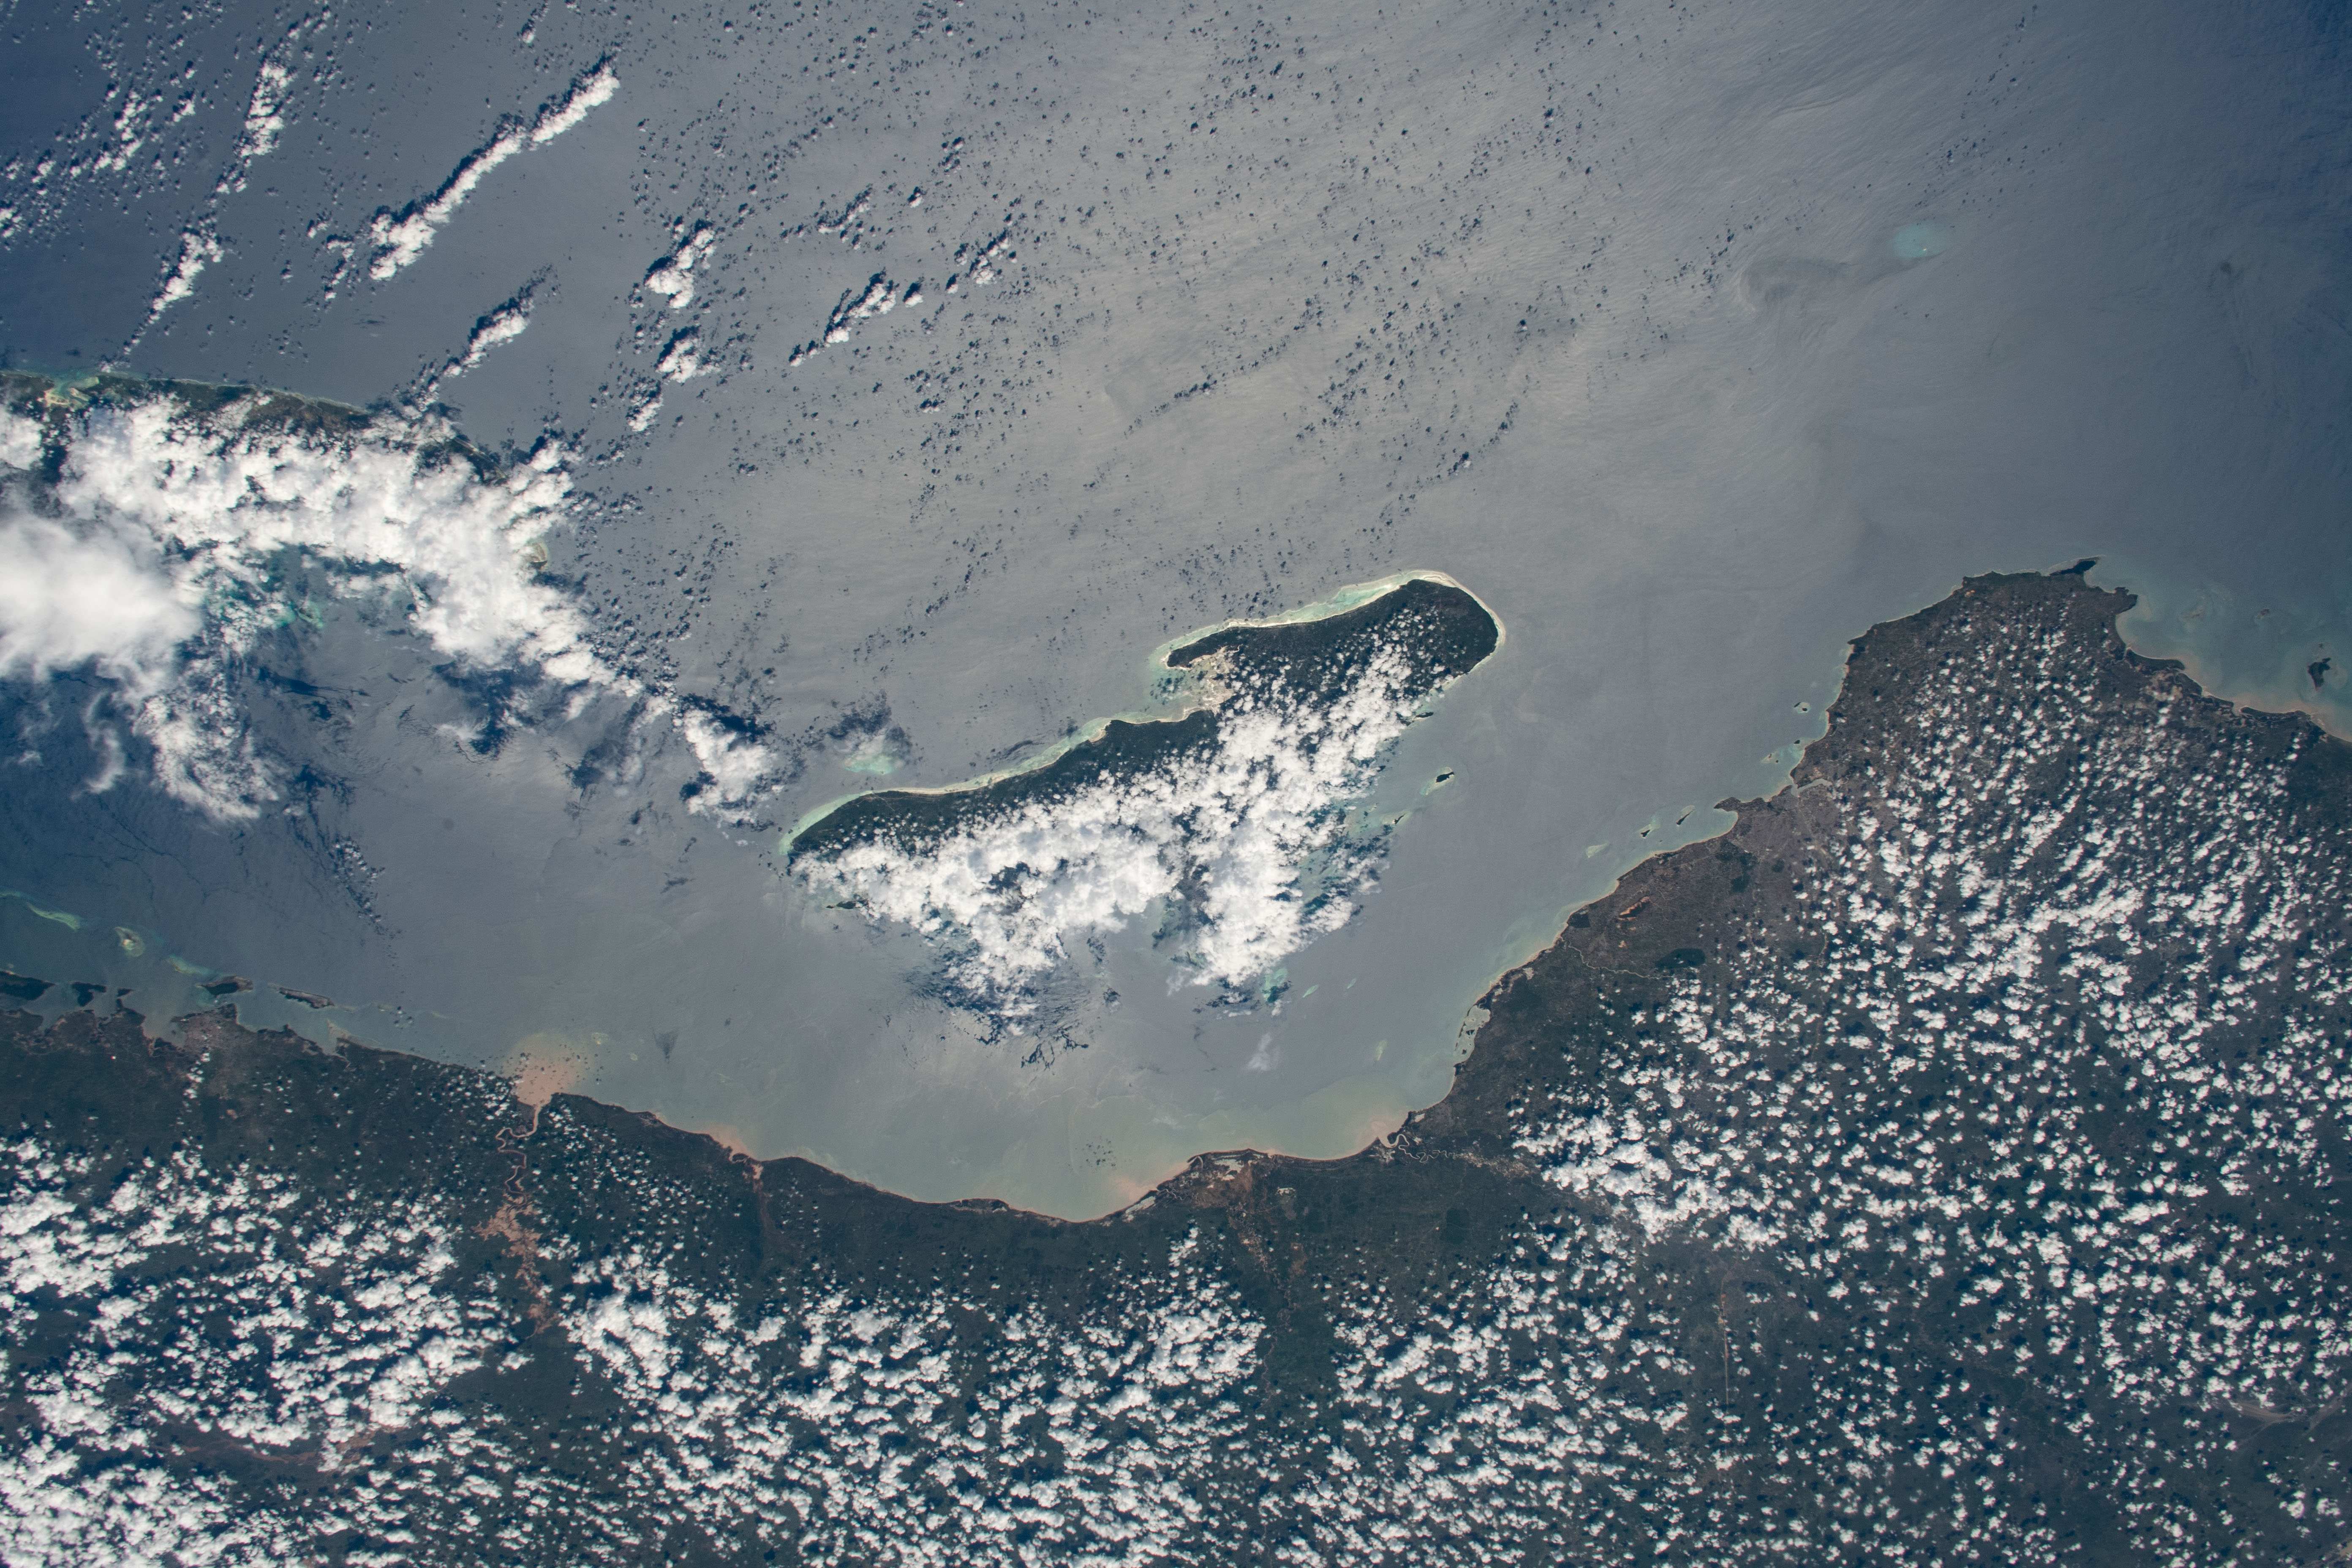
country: TANZANIA
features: ZANZIBAR, DAR ES SALAAM
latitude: -6.0
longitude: 39.5
